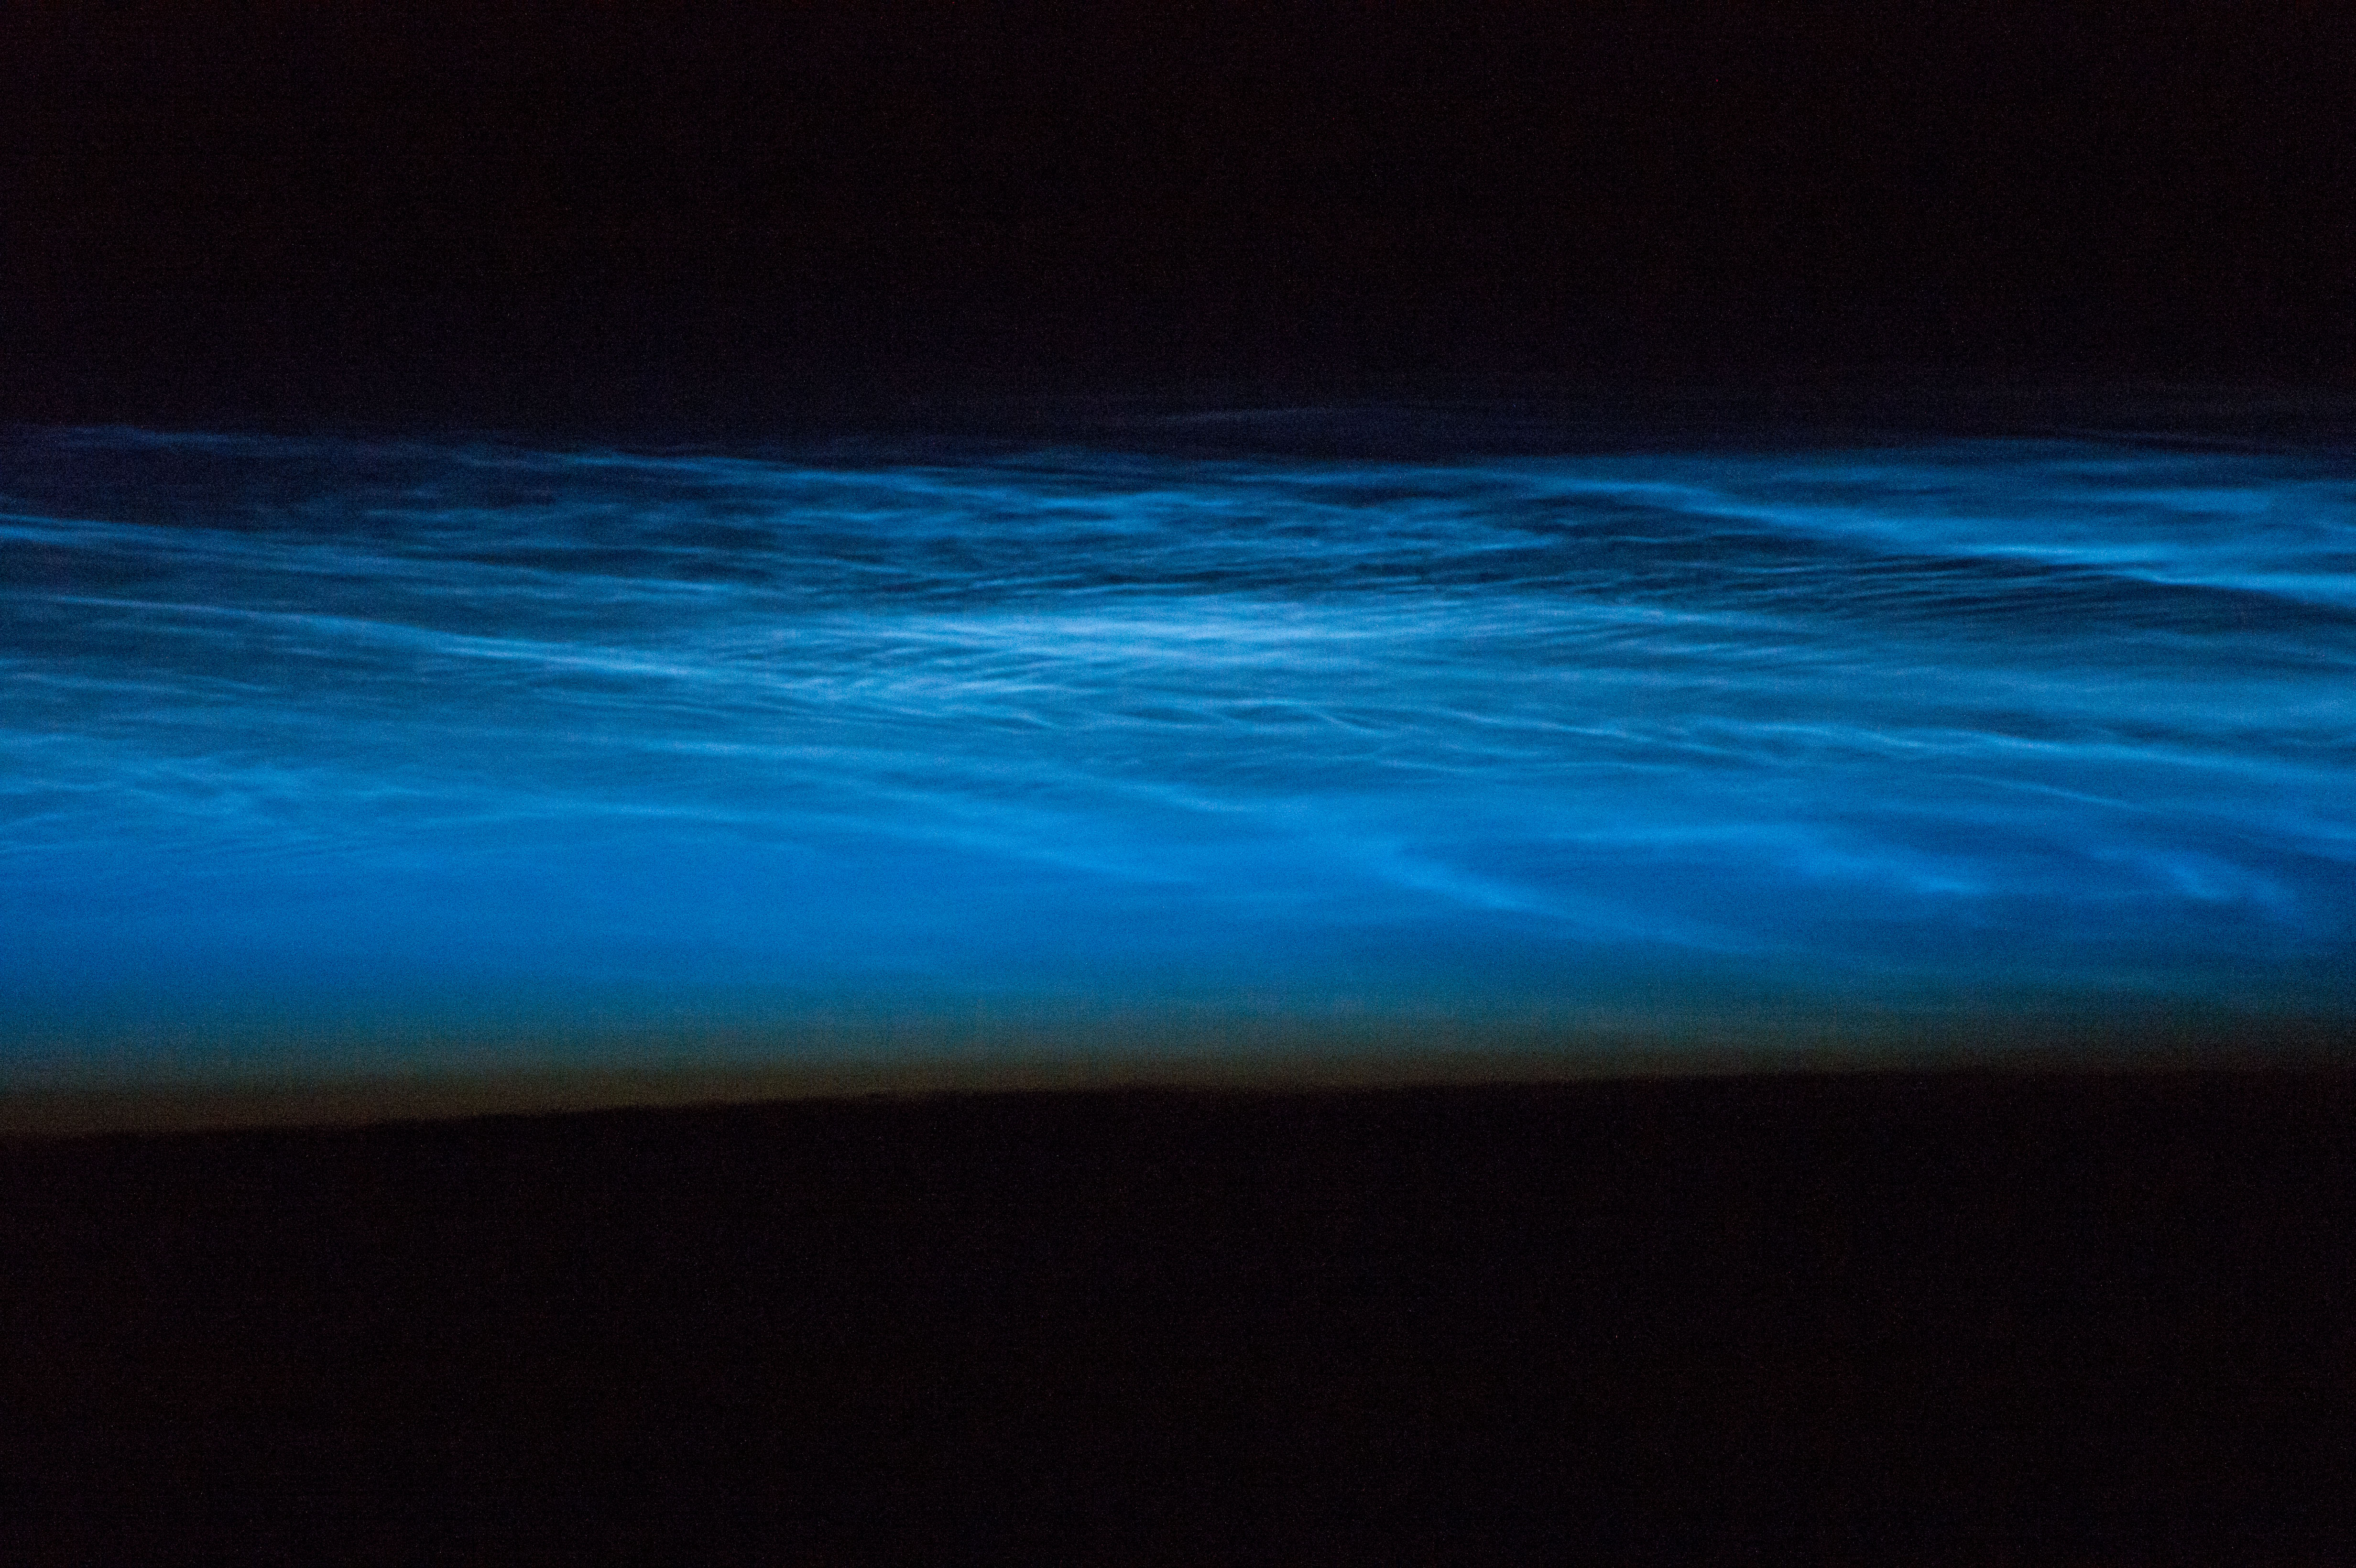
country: CHINA
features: NOCTILUCENT CLOUDS, ATMOSPHERIC LIMB
